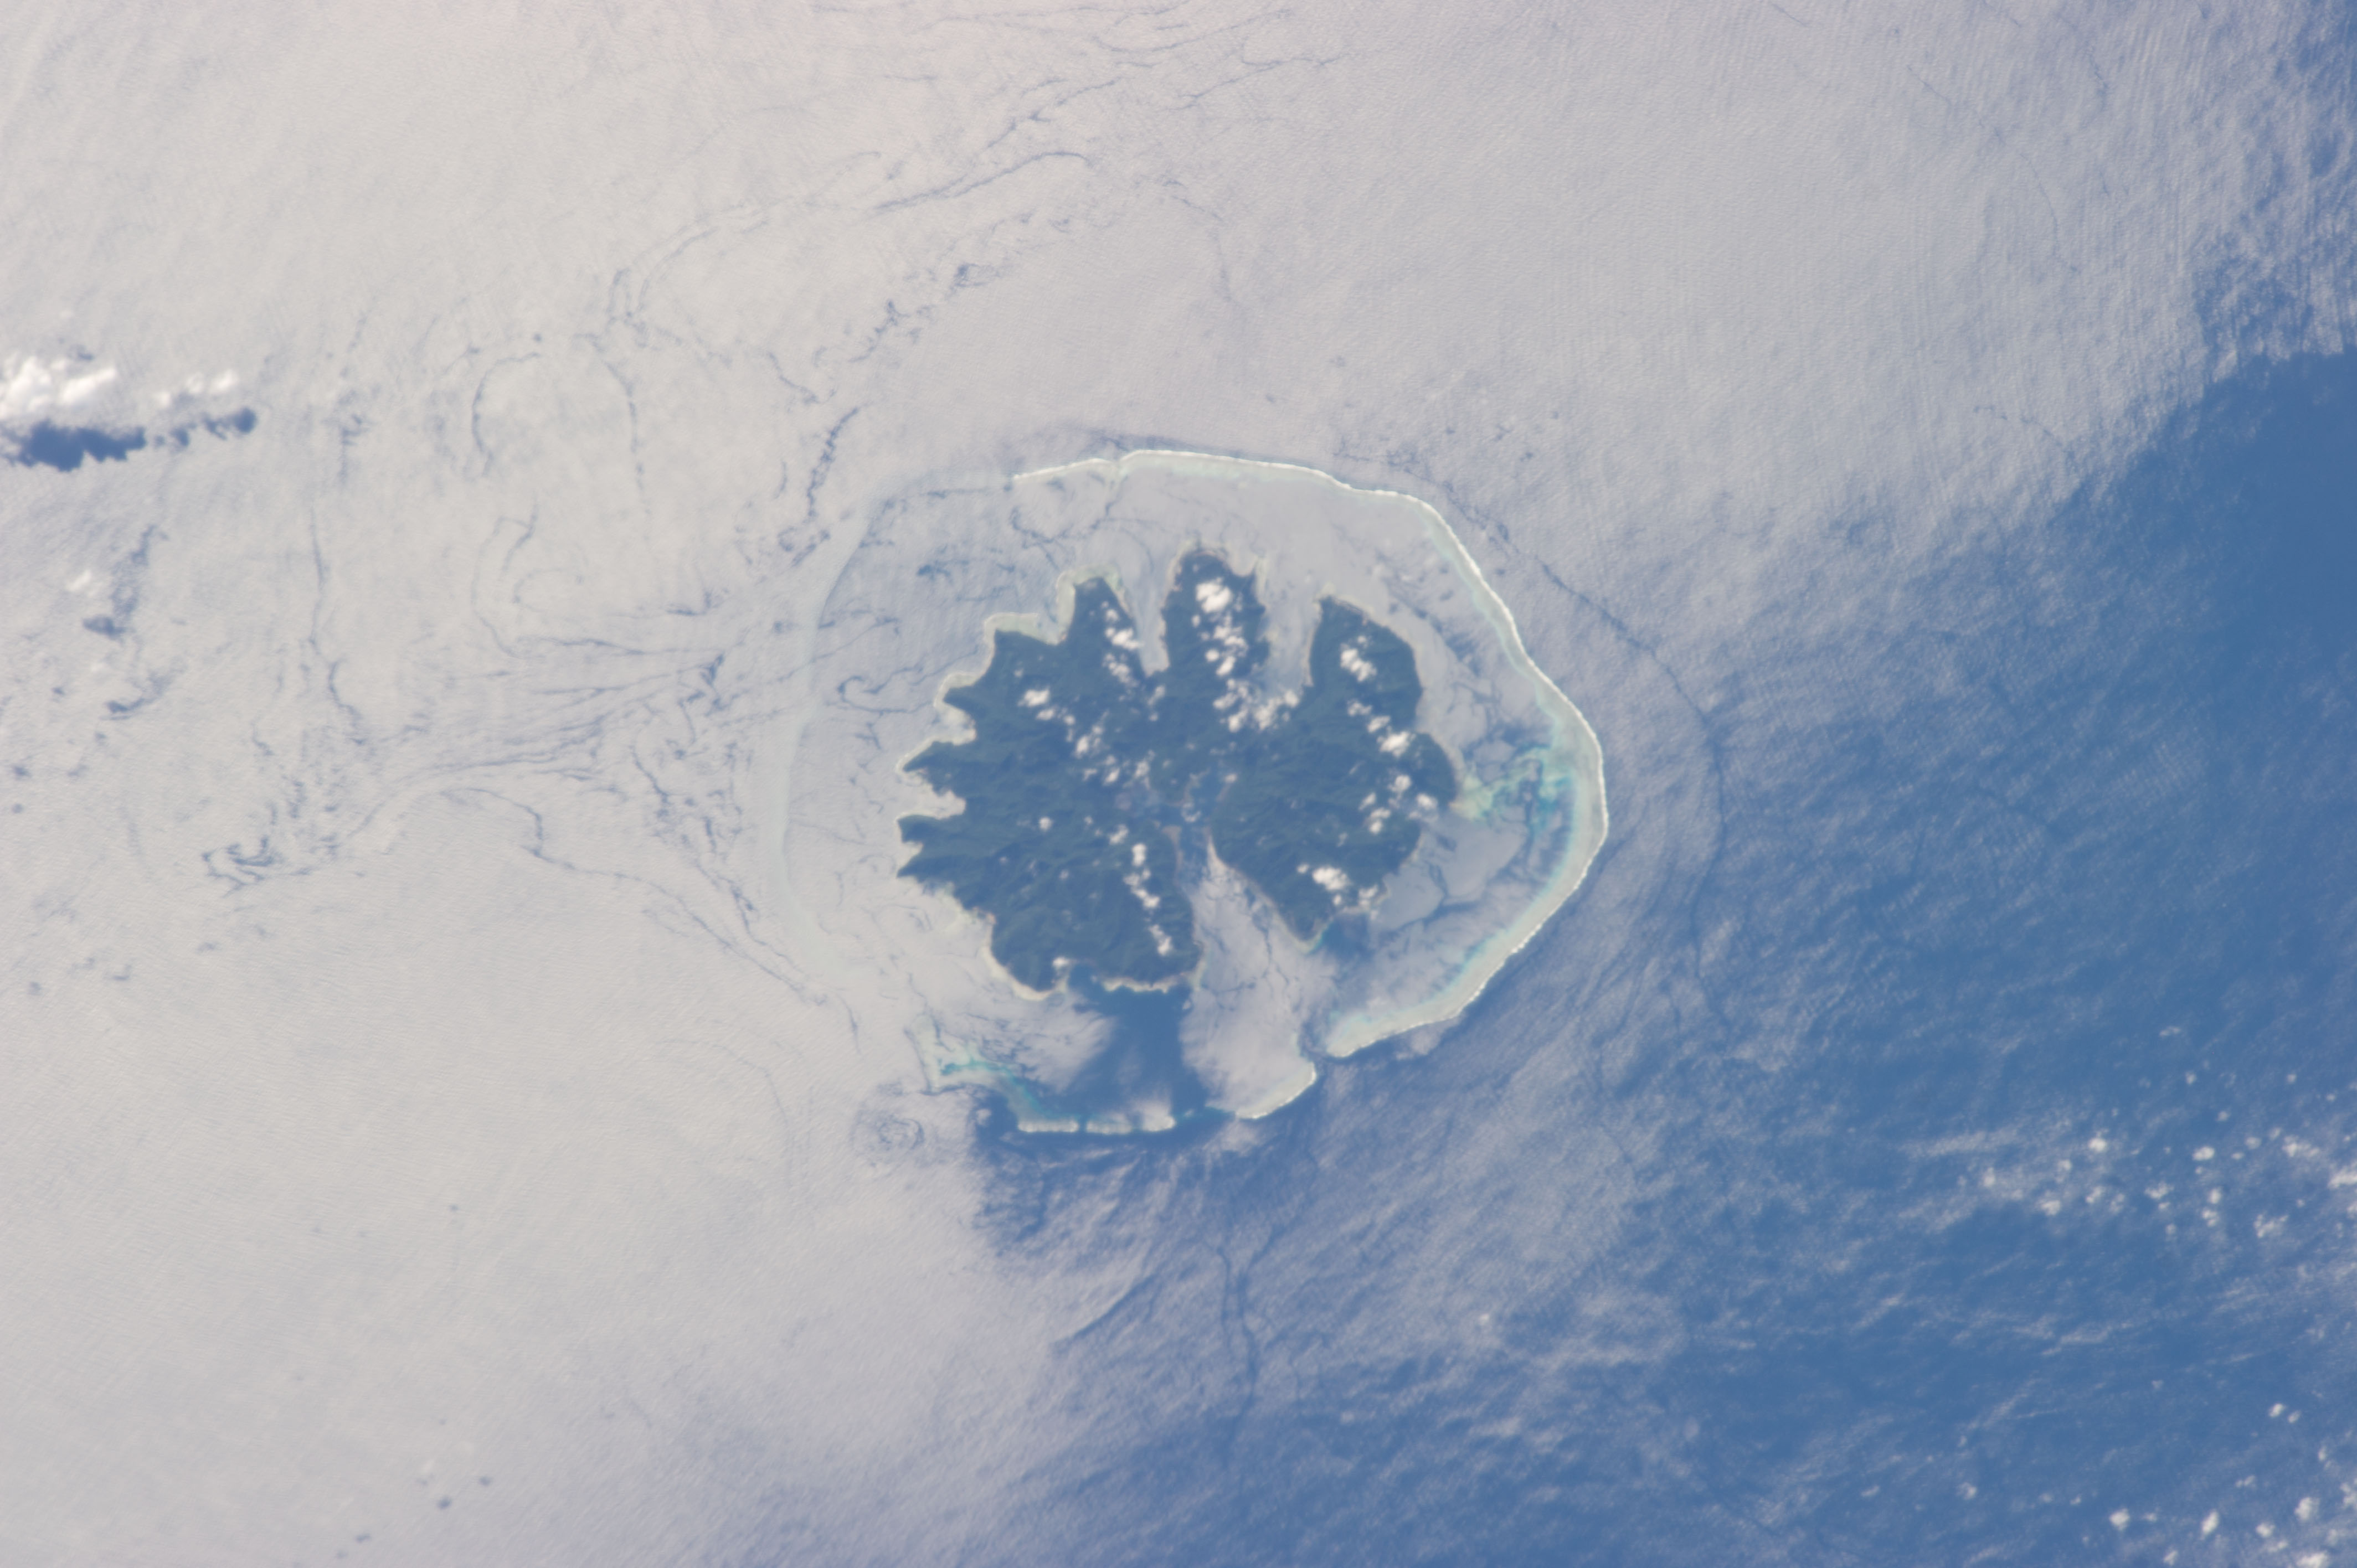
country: SOLOMON ISLANDS
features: UTUPUA ISLAND,SOLOMON ISLANDS, TEMOTU PROVINCE, SANTA CRUZ ISLANDS, UTUPUA ISLAND,UTUPUA I., SANTA CRUZ GROUP,UTUPUA SOLOMON ISLANDS,CORAL SEA,SOLOMON ISLANDS,UTUPUA
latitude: -11.3
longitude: 166.5
